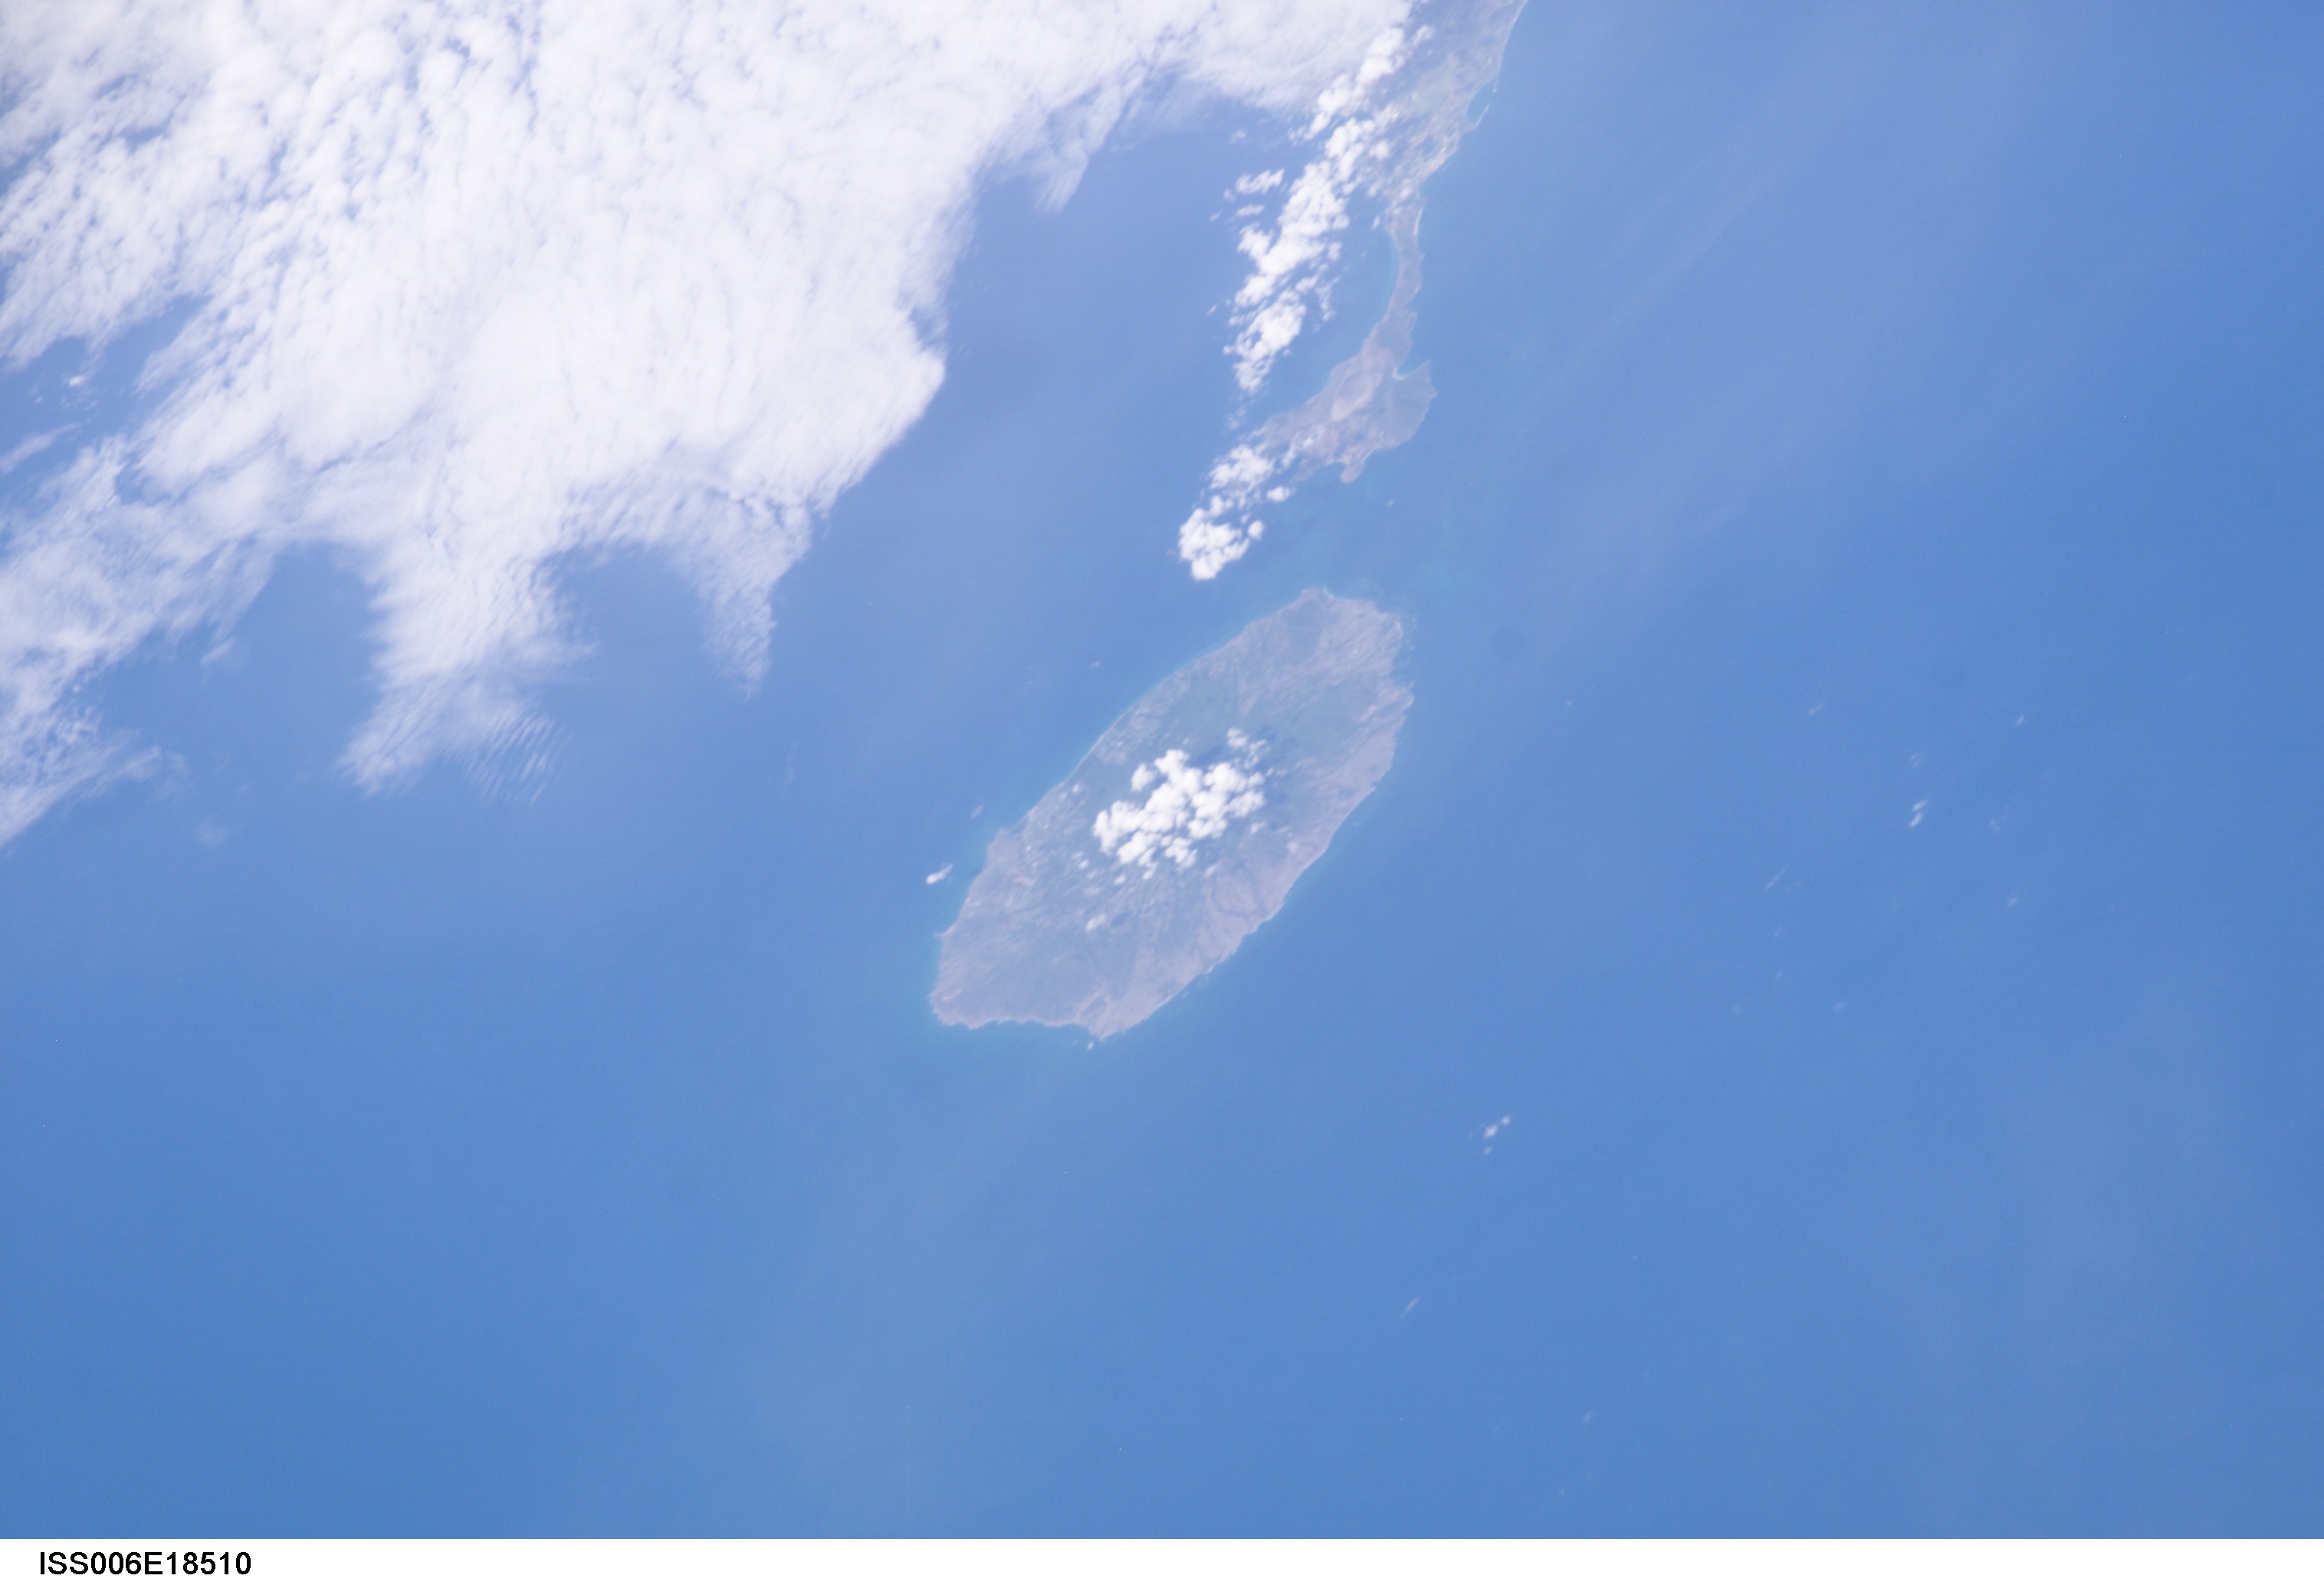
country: LESSER ANTILLES
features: SAINT CHRISTOPHER AND NEVIS
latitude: 17.0
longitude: -62.5
